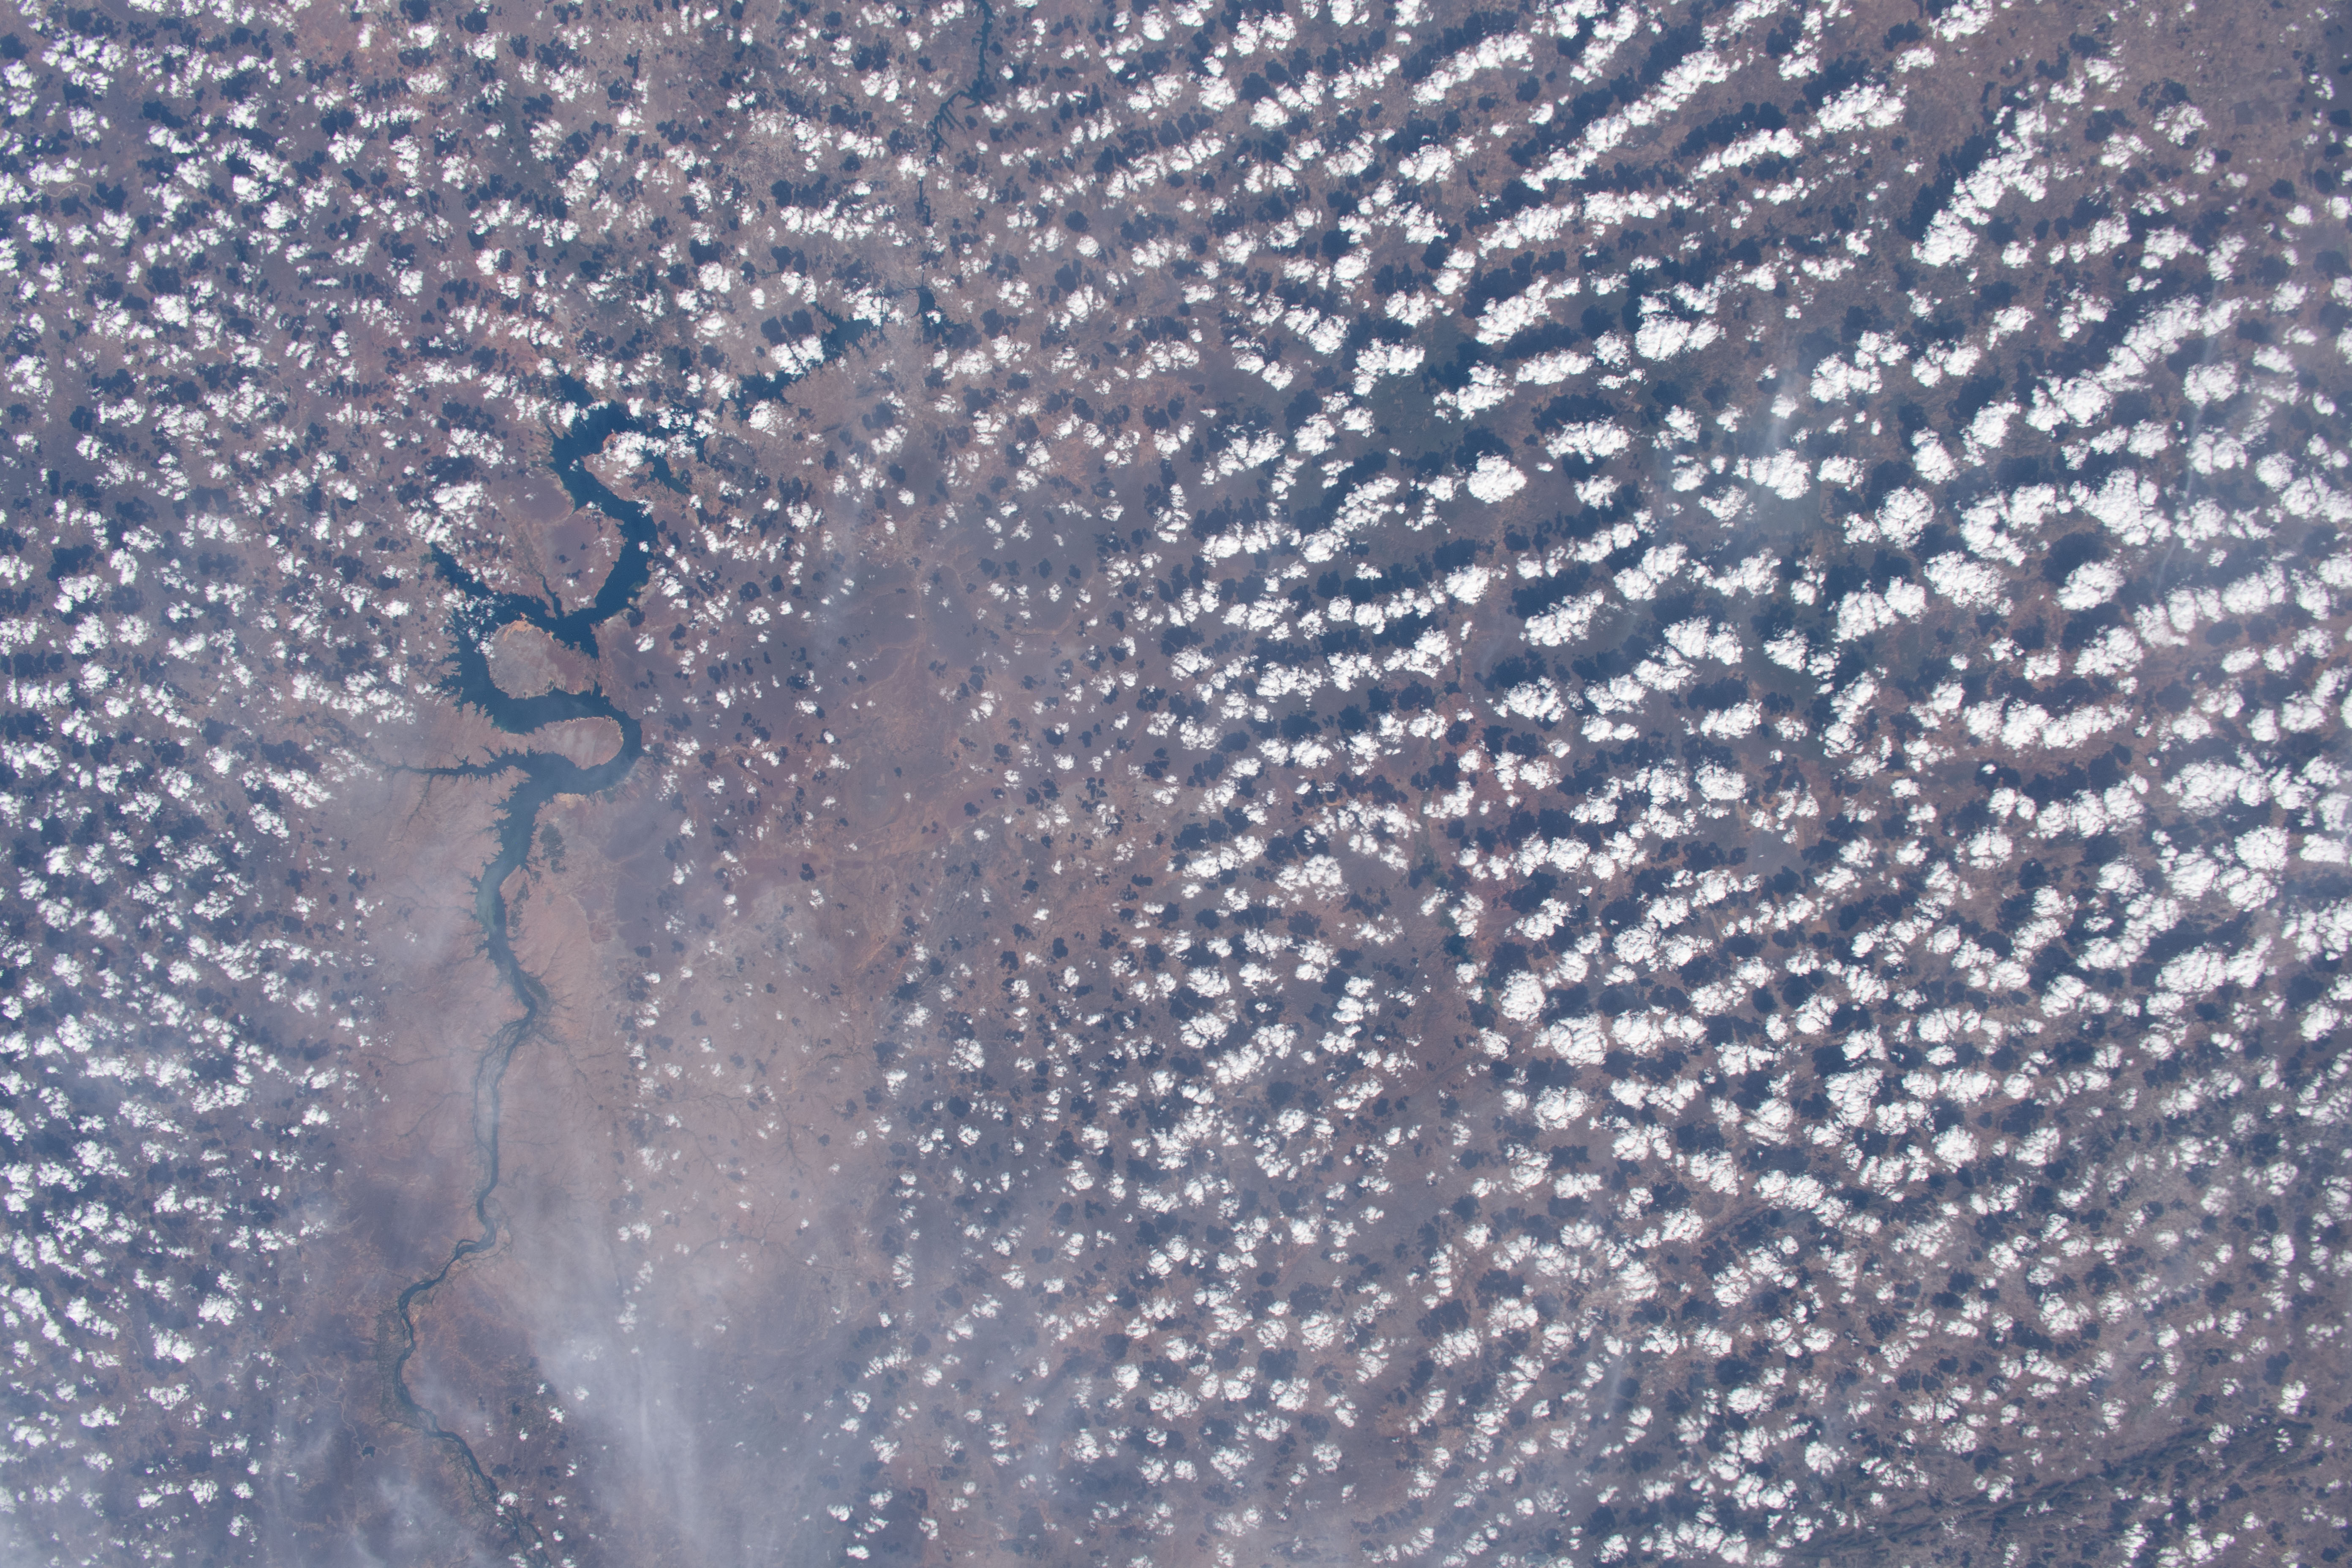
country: BRAZIL
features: SAO FRANCISCO RIVER
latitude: -9.5
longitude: -39.0
